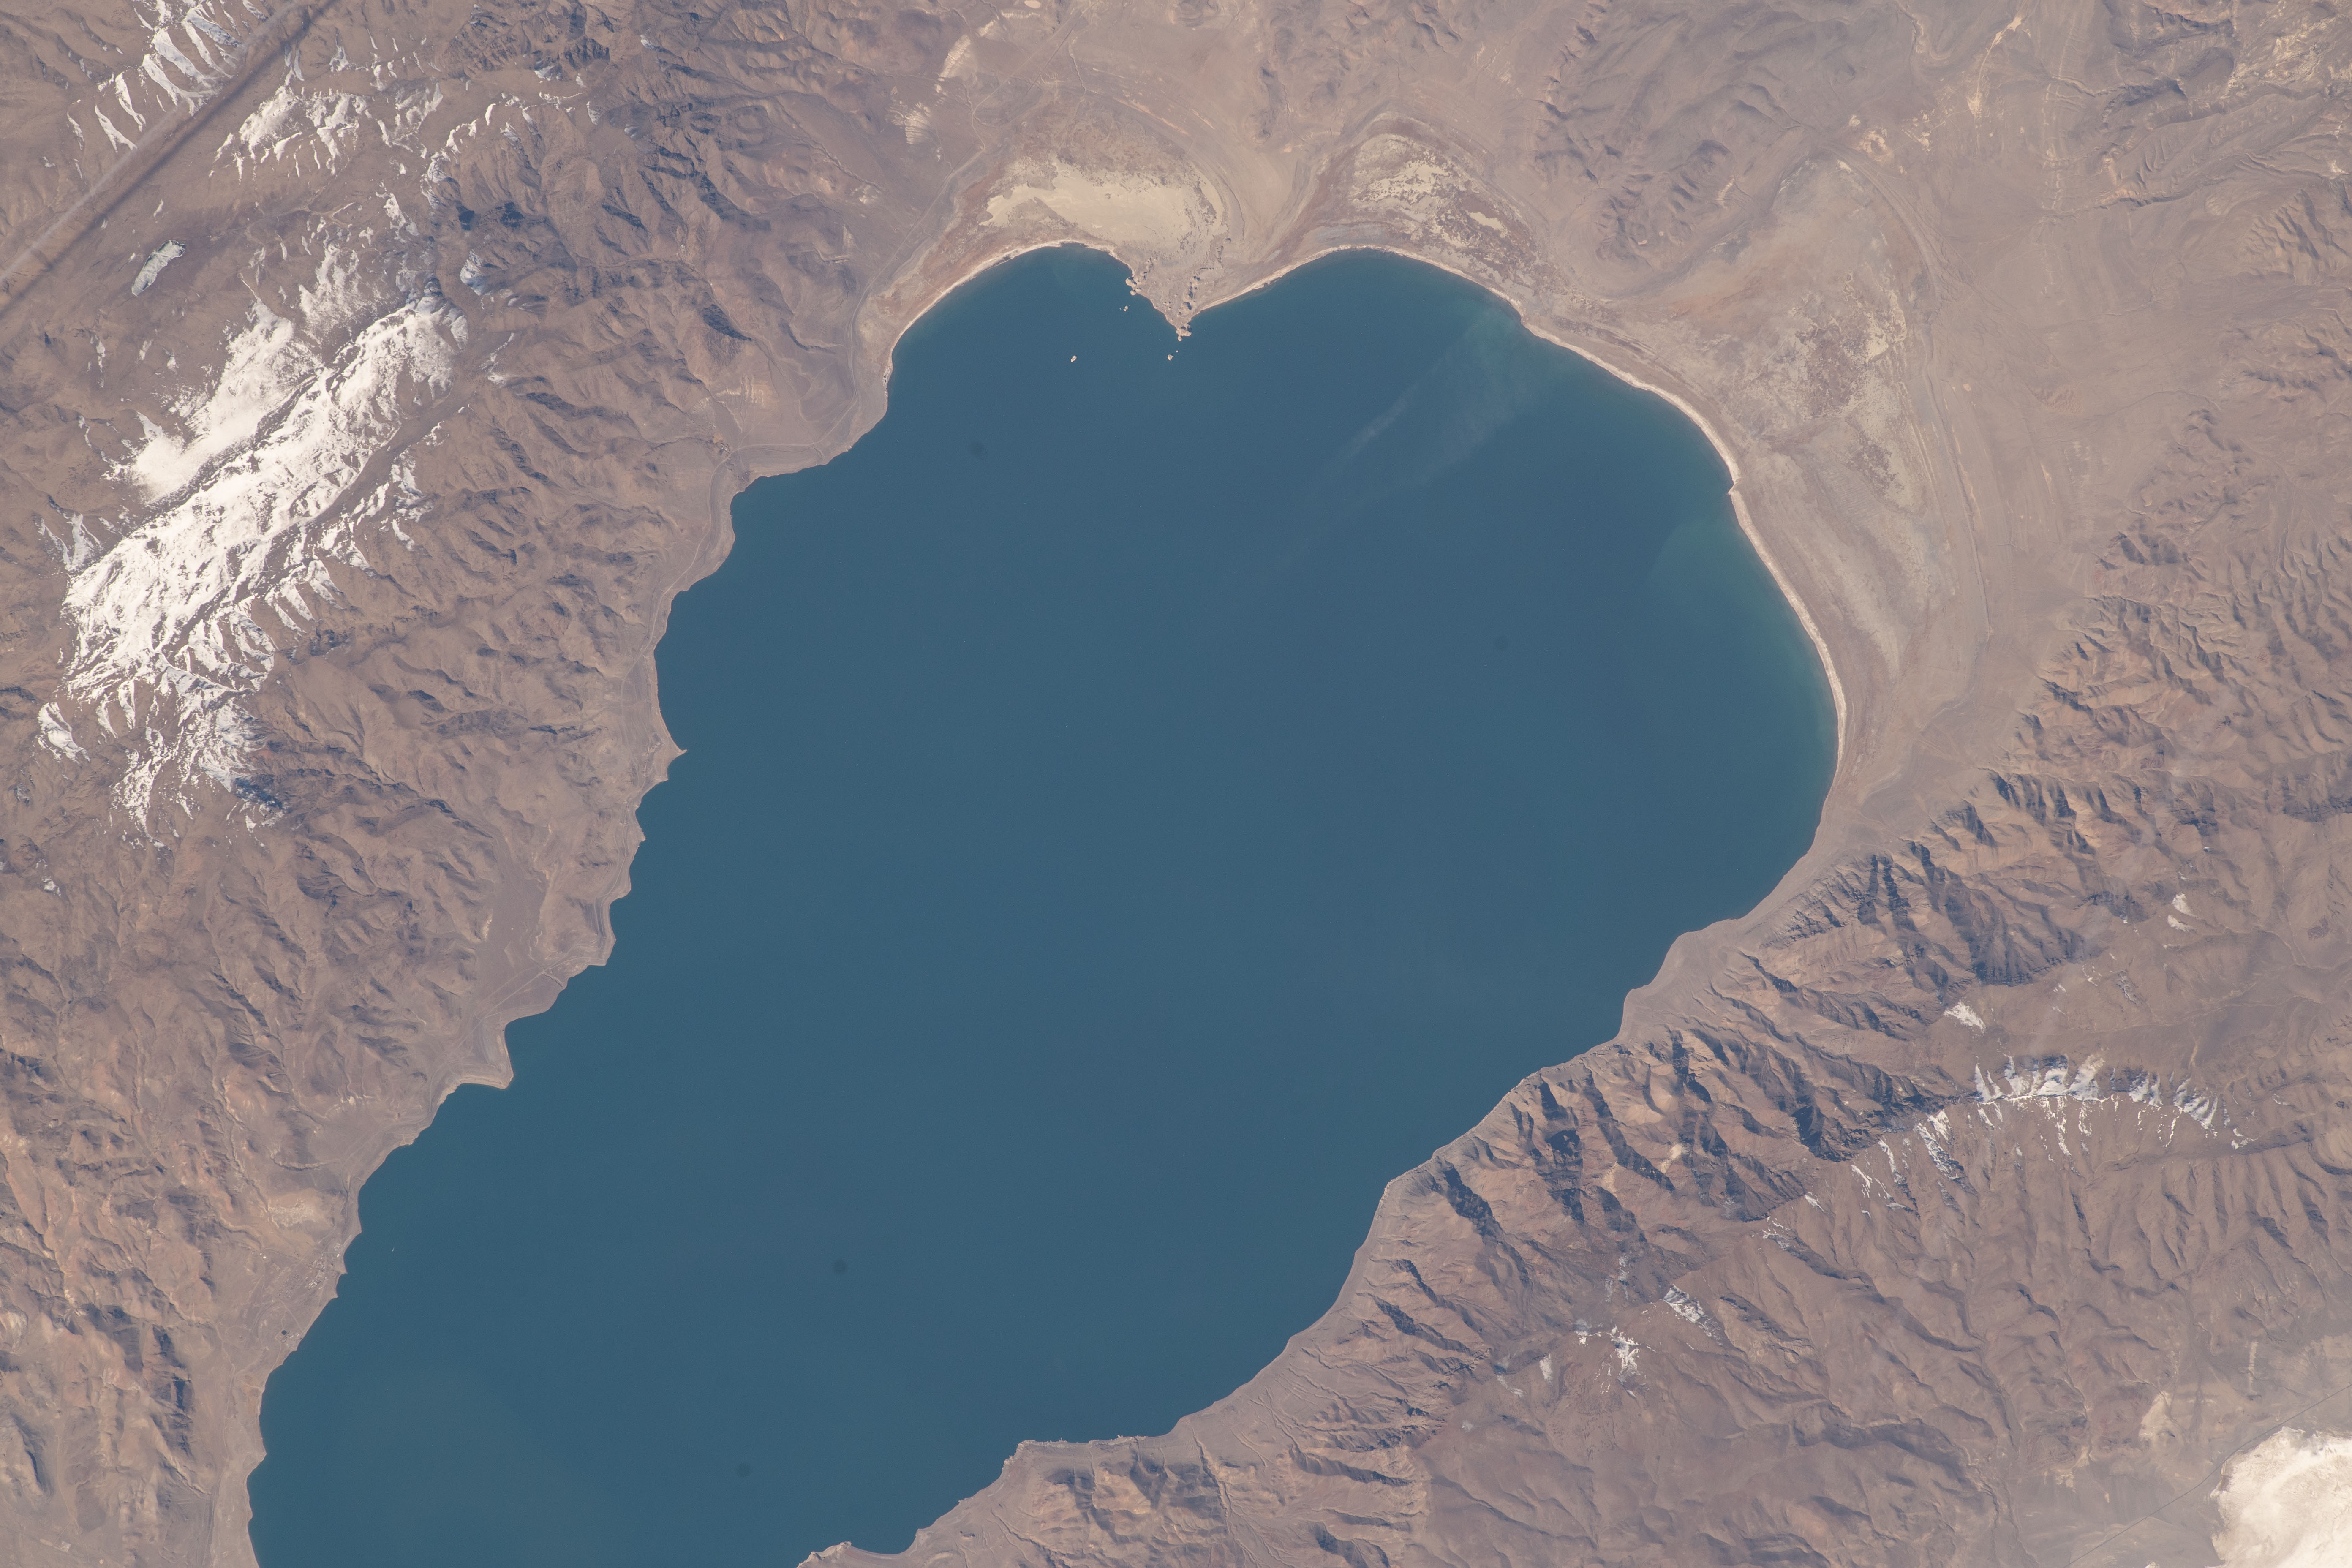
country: USA-NEVADA
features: PYRAMID LAKE, PYRAMID-LAKE PAIUTE RESERVATION
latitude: 40.1
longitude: -119.6
